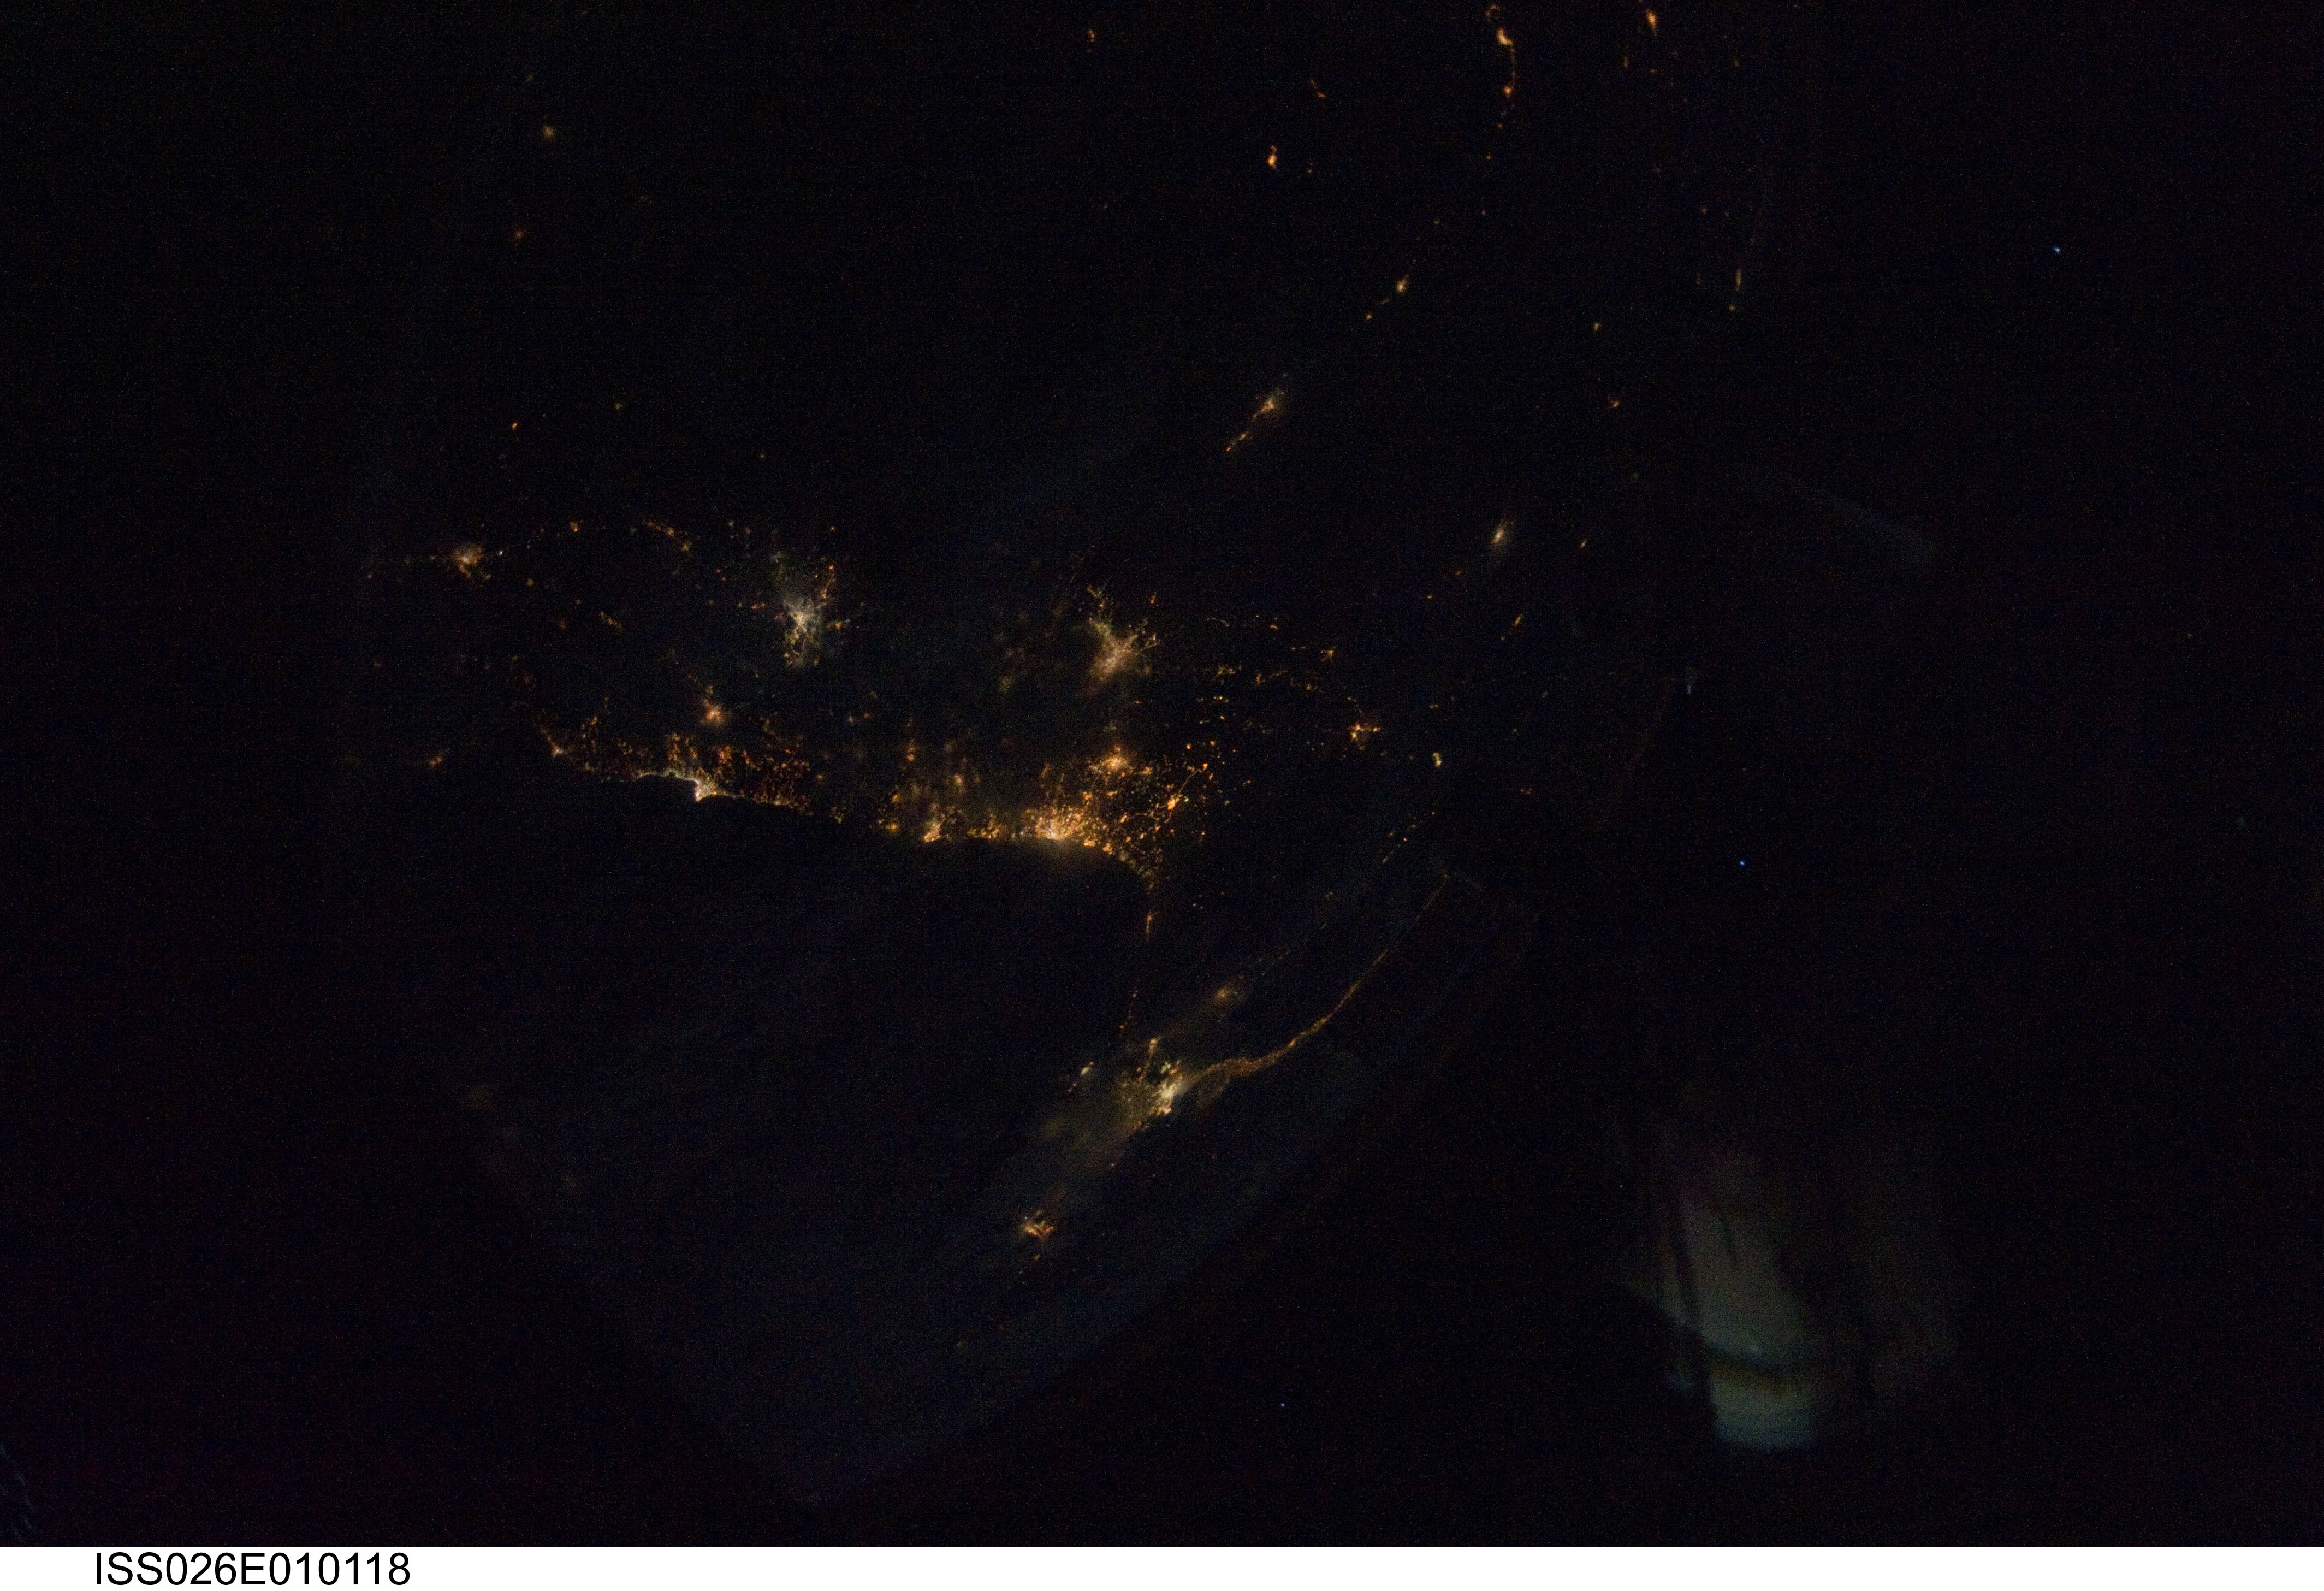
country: JORDAN
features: THE LEVANT REGION AT NIGHT
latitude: 32.0
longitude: 35.5
